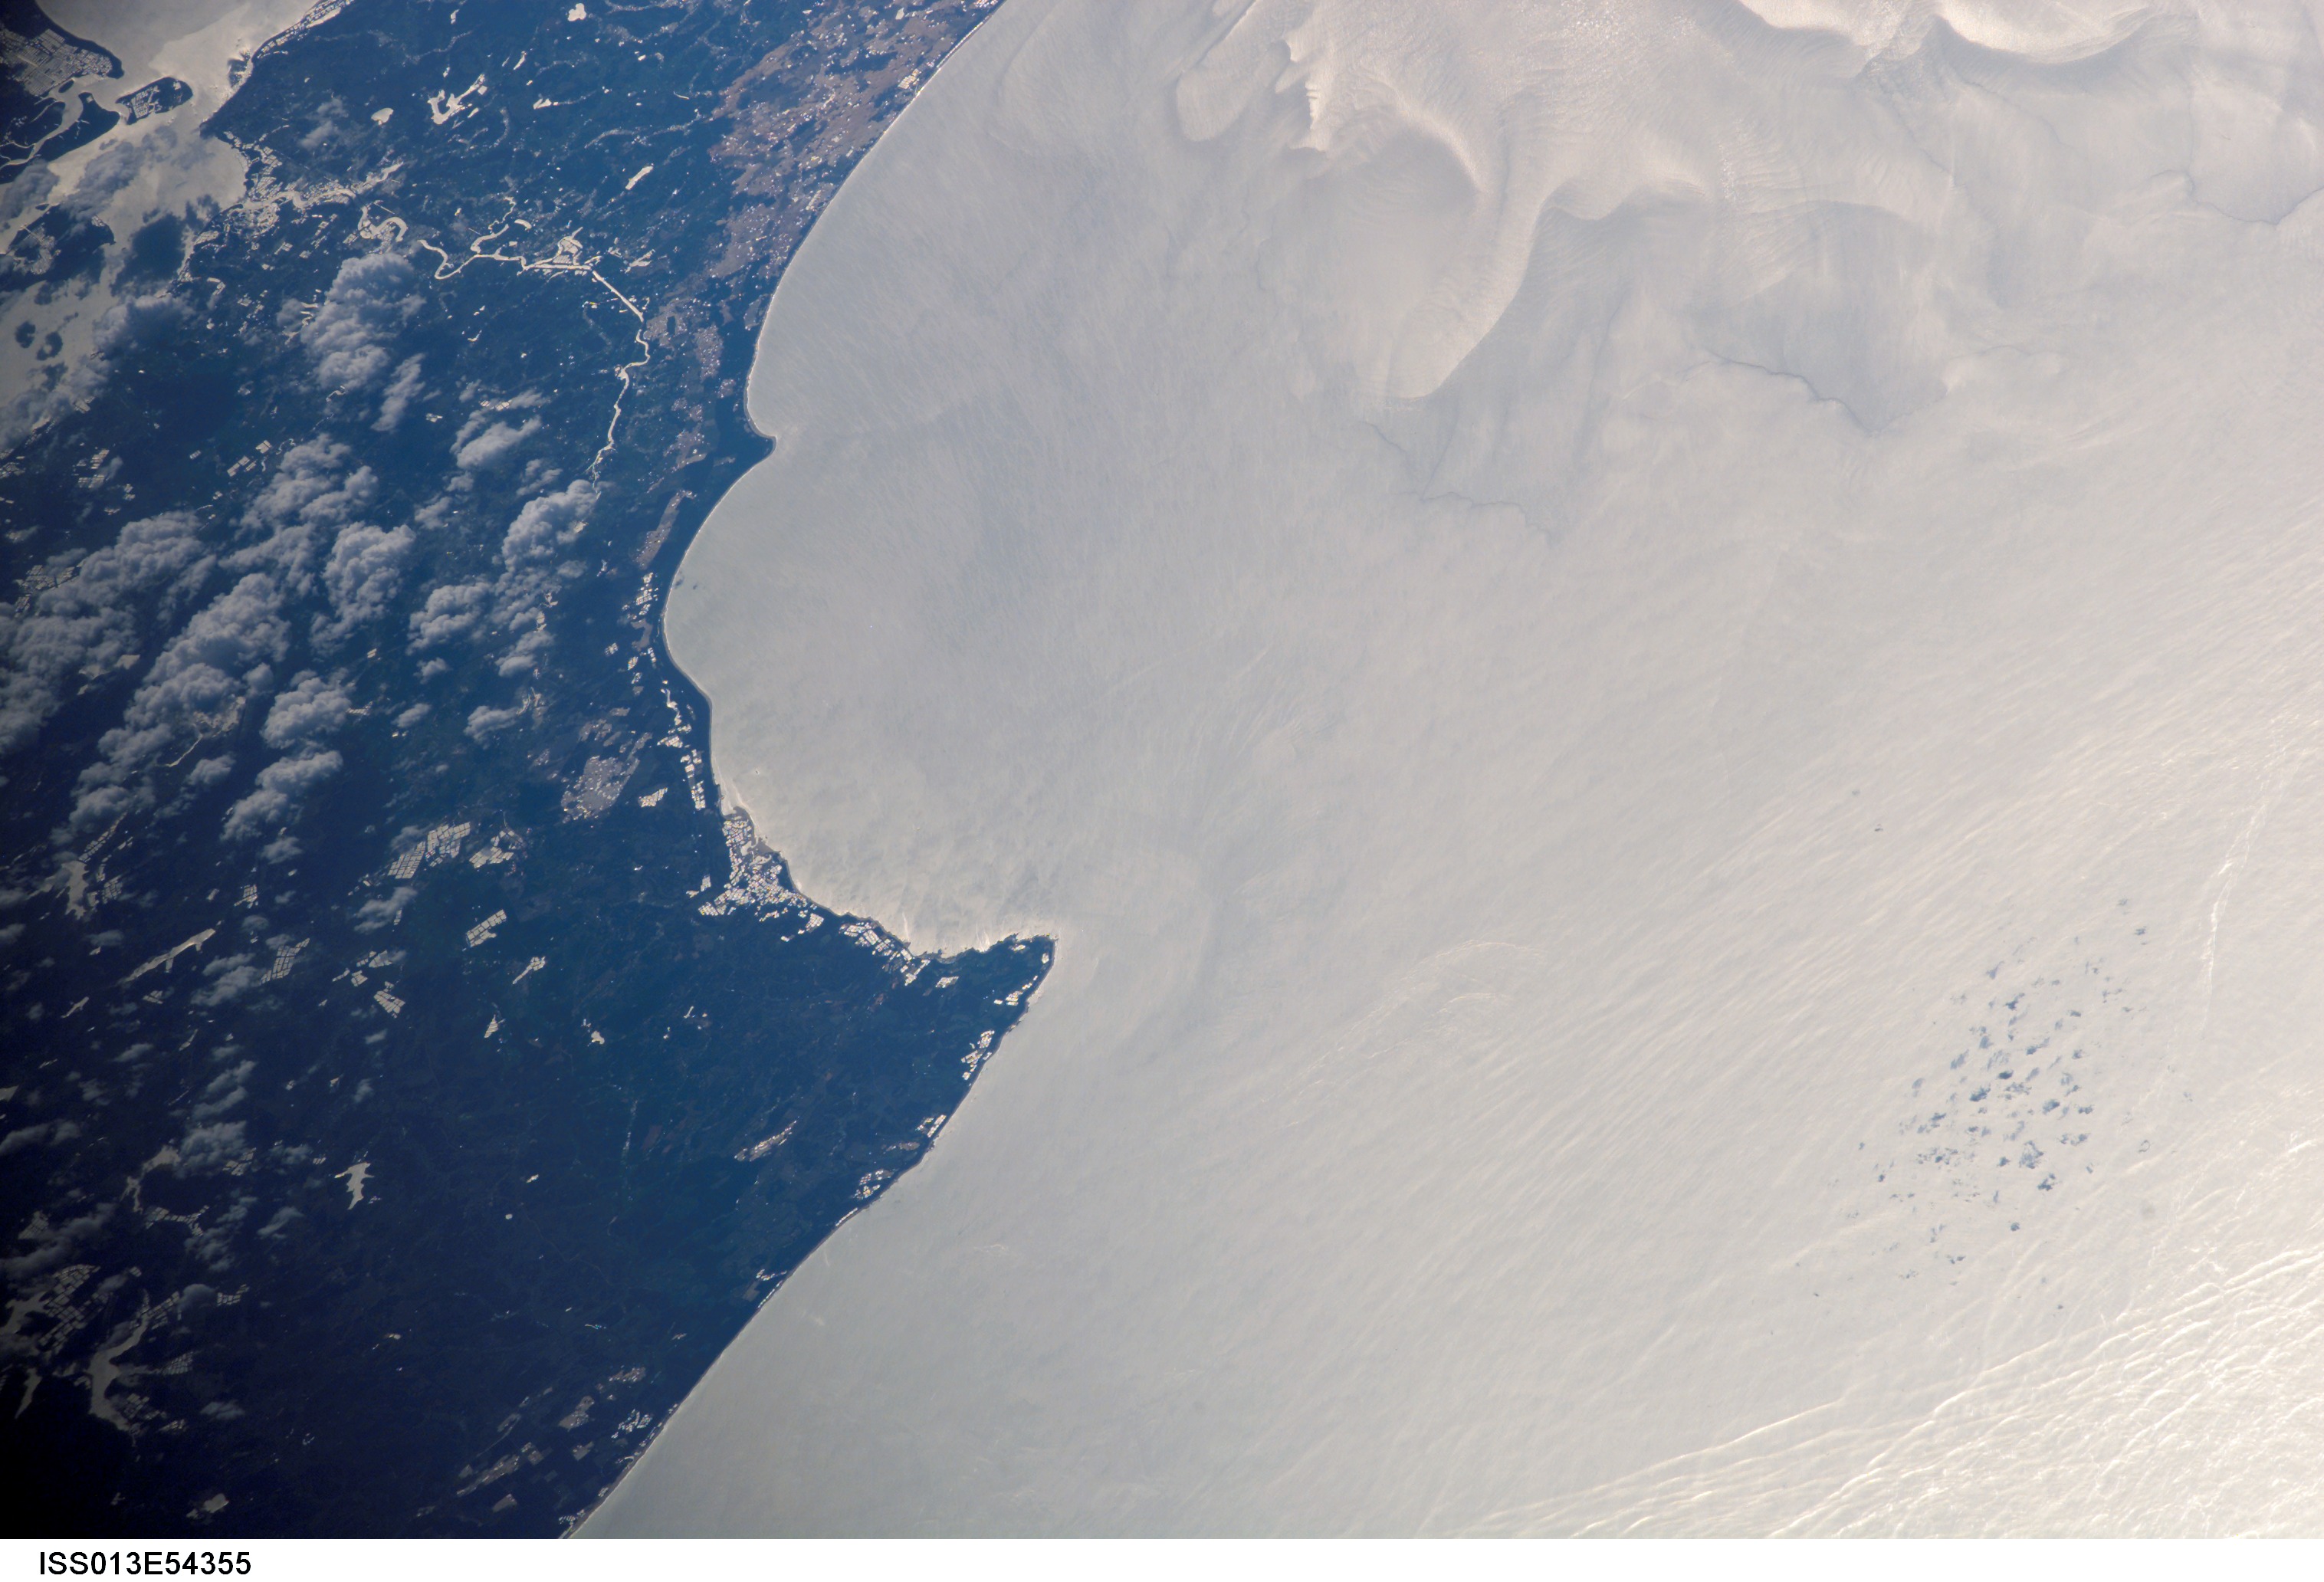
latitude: 20.1
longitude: 110.9
